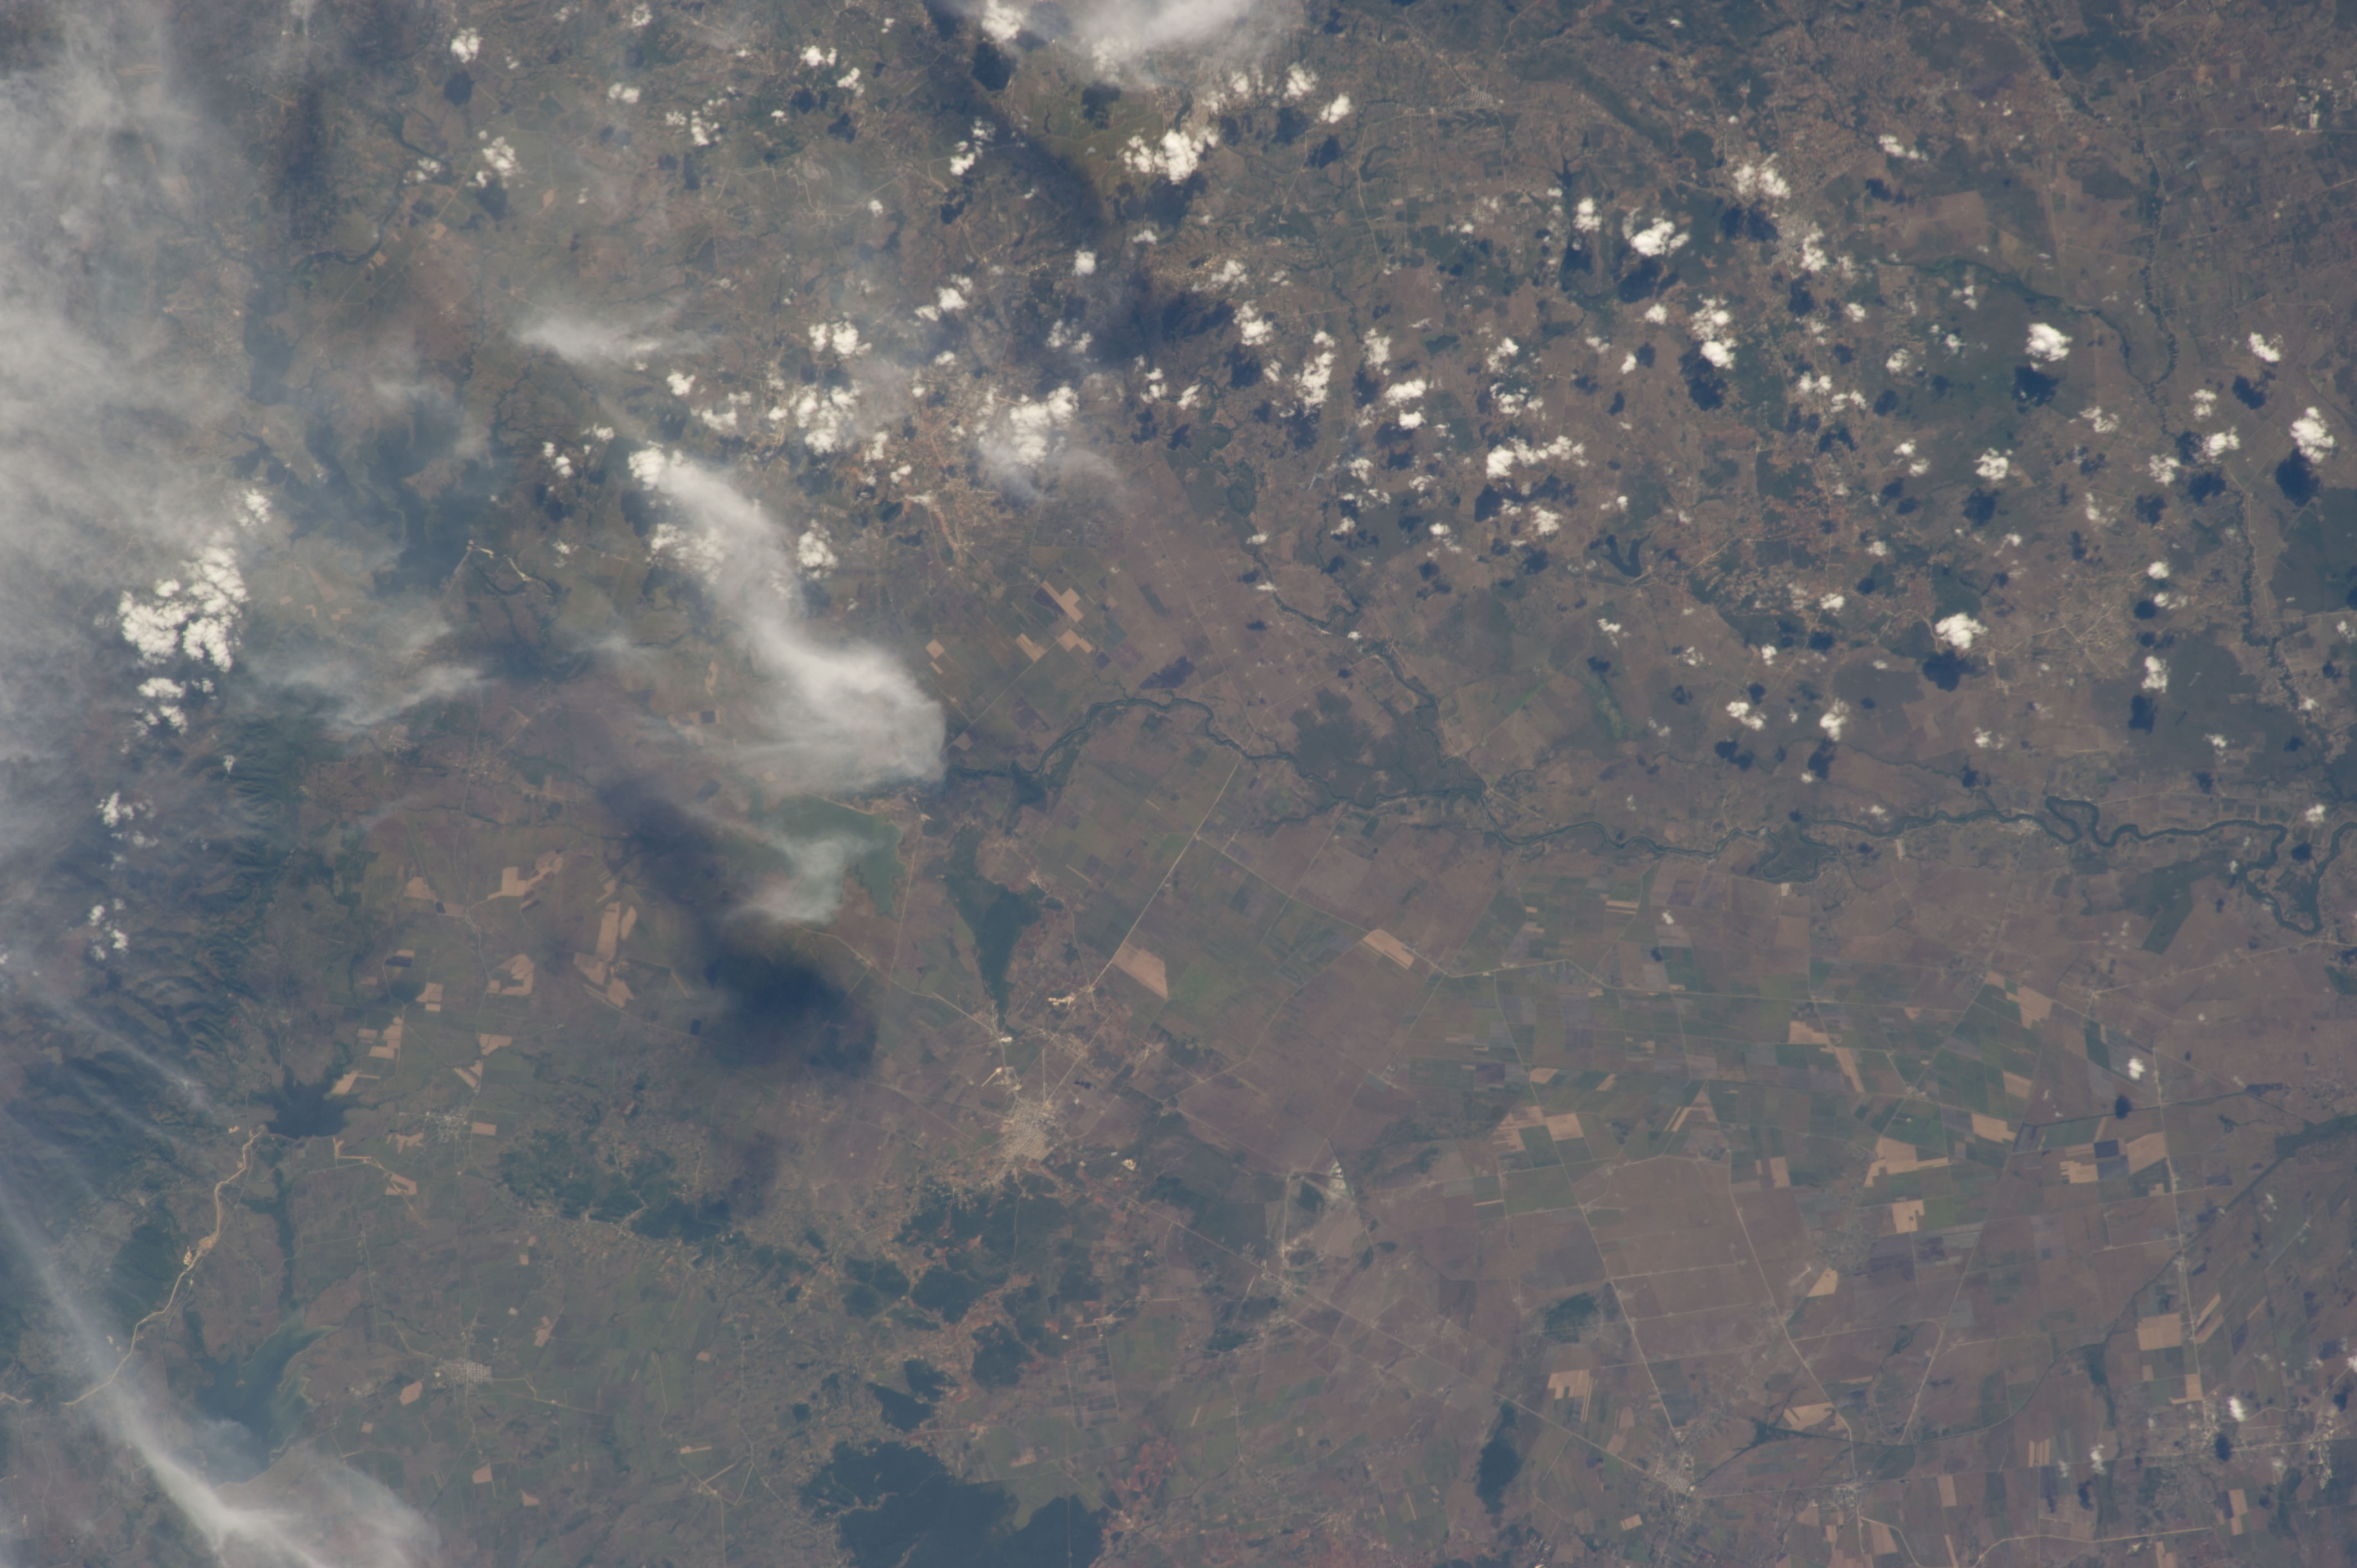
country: CUBA
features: SAN GERMAN, CUETO, RIO CAUTO, CAUTO CRISTO
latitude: 20.5
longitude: -76.2
